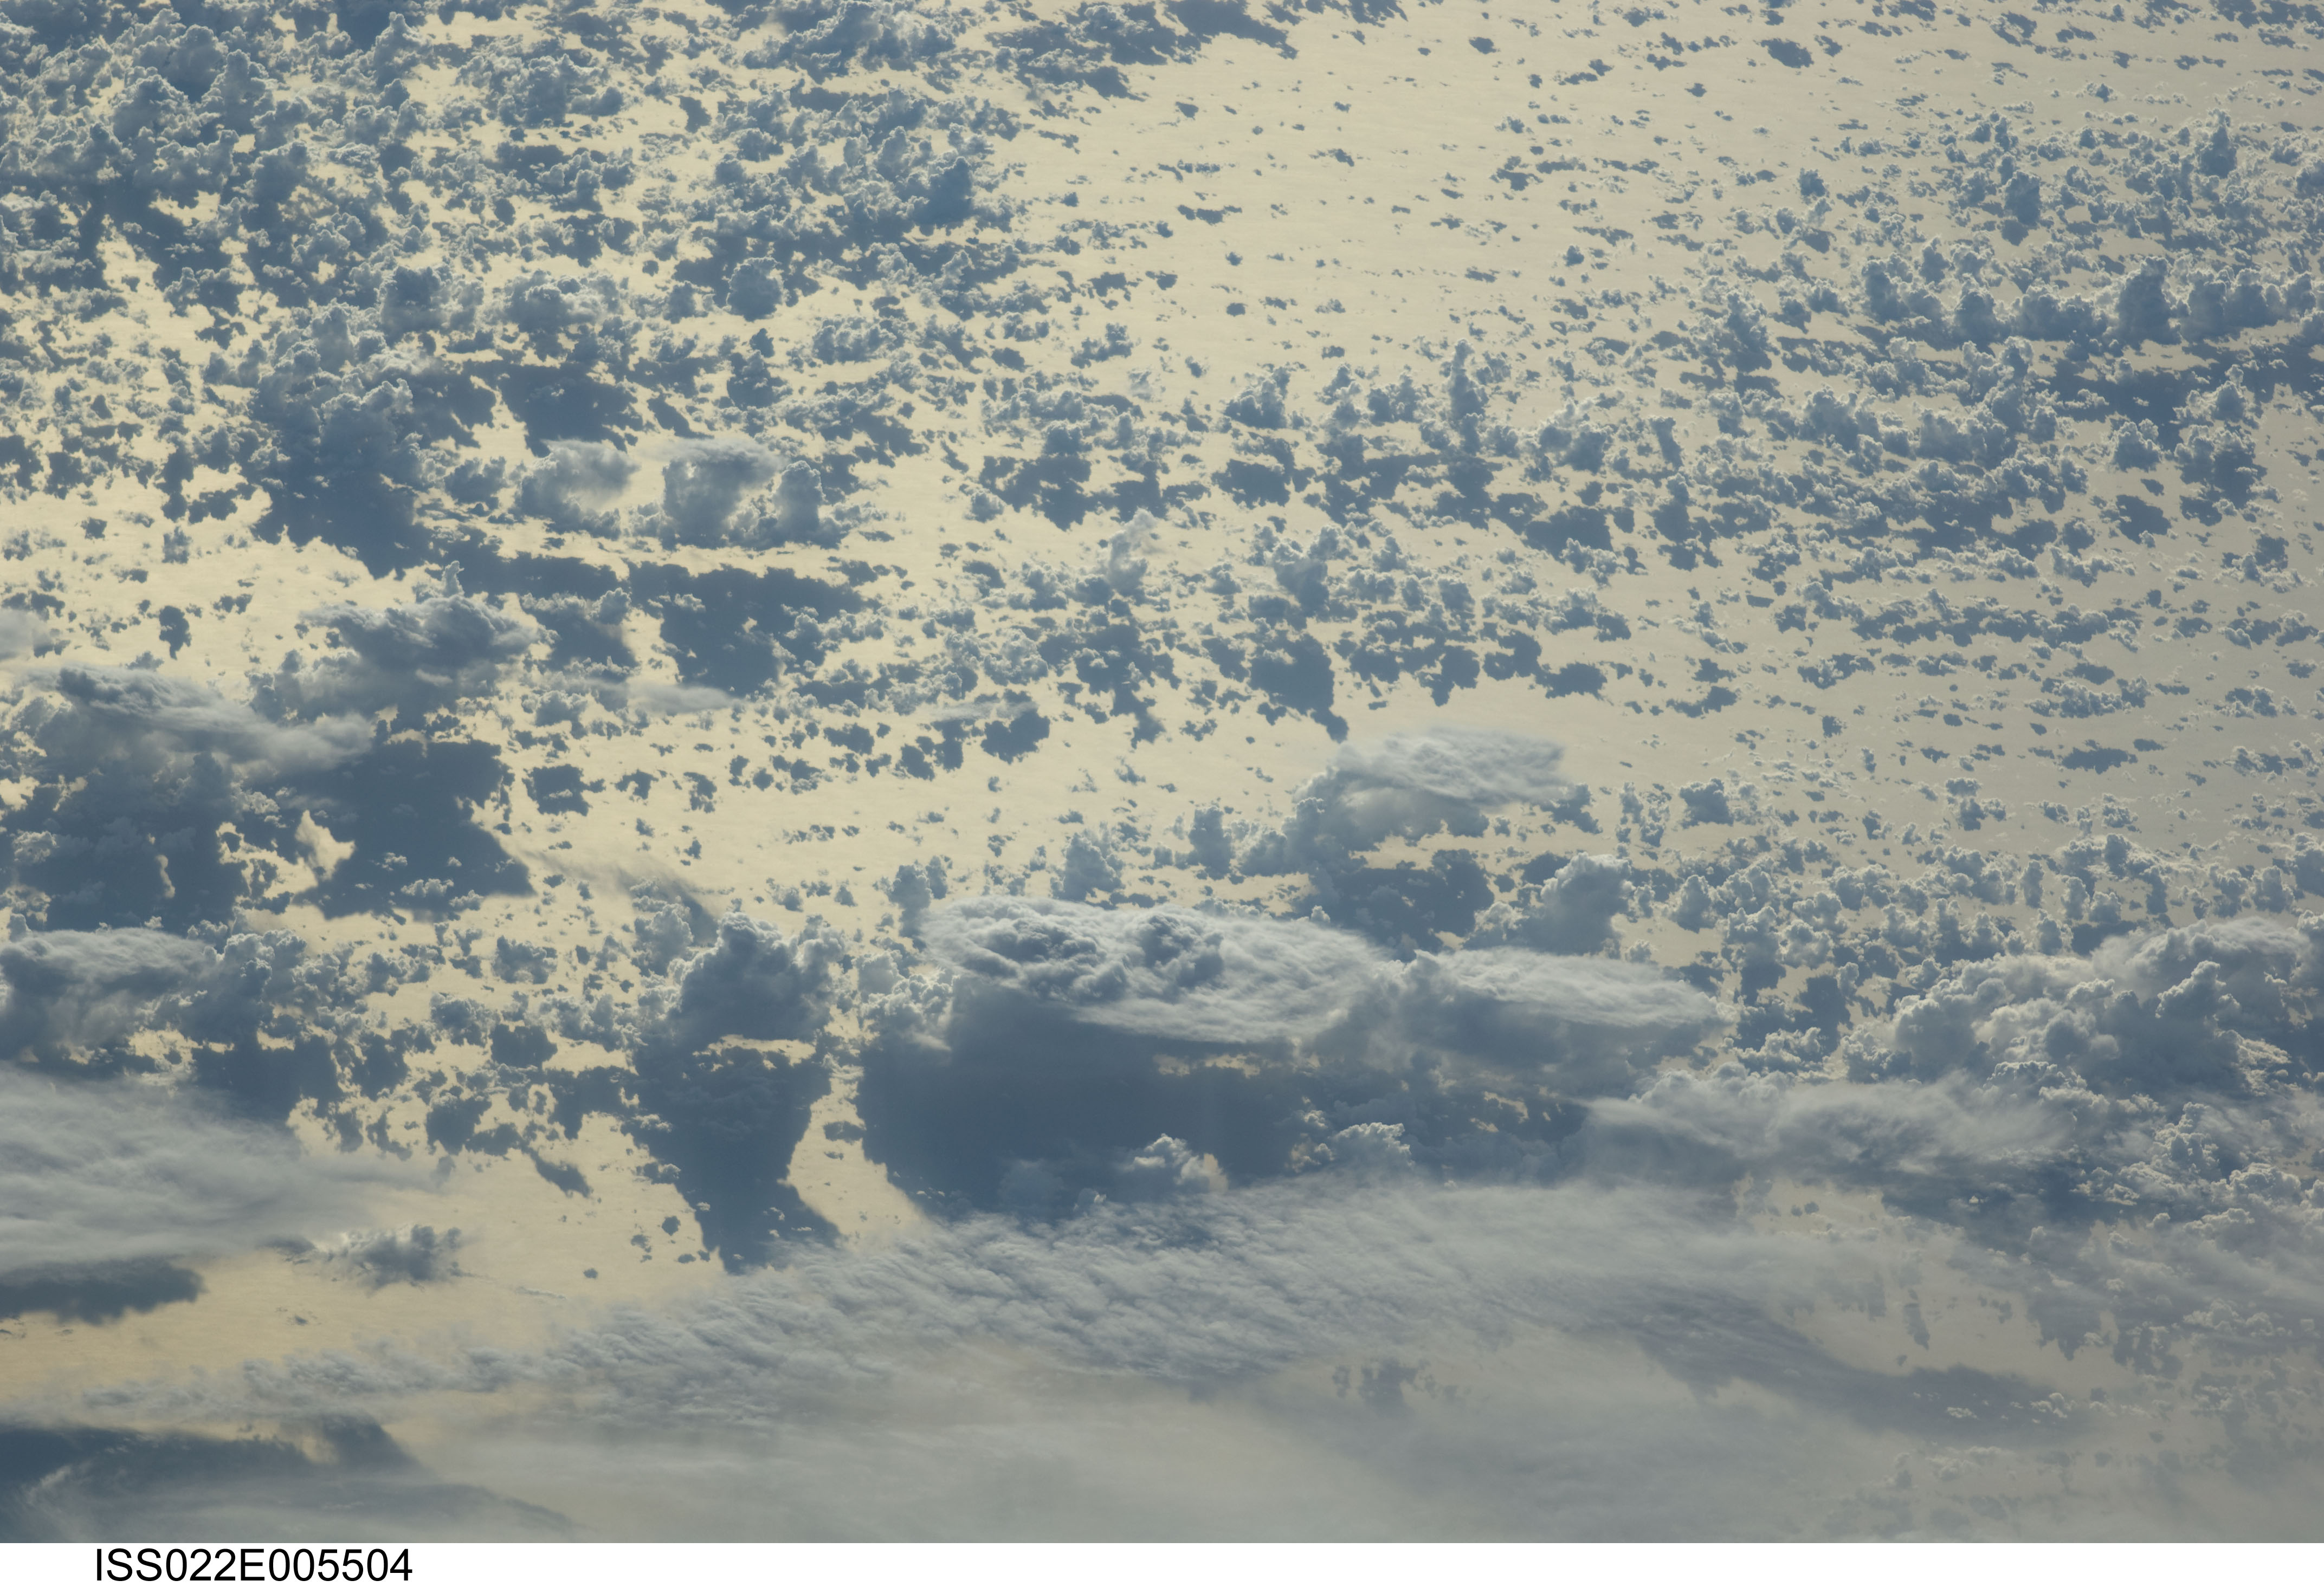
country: MEDITERRANEAN SEA
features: SEA SURFACE GLINT, MULTILAYERED CLOUD SHADOWS
